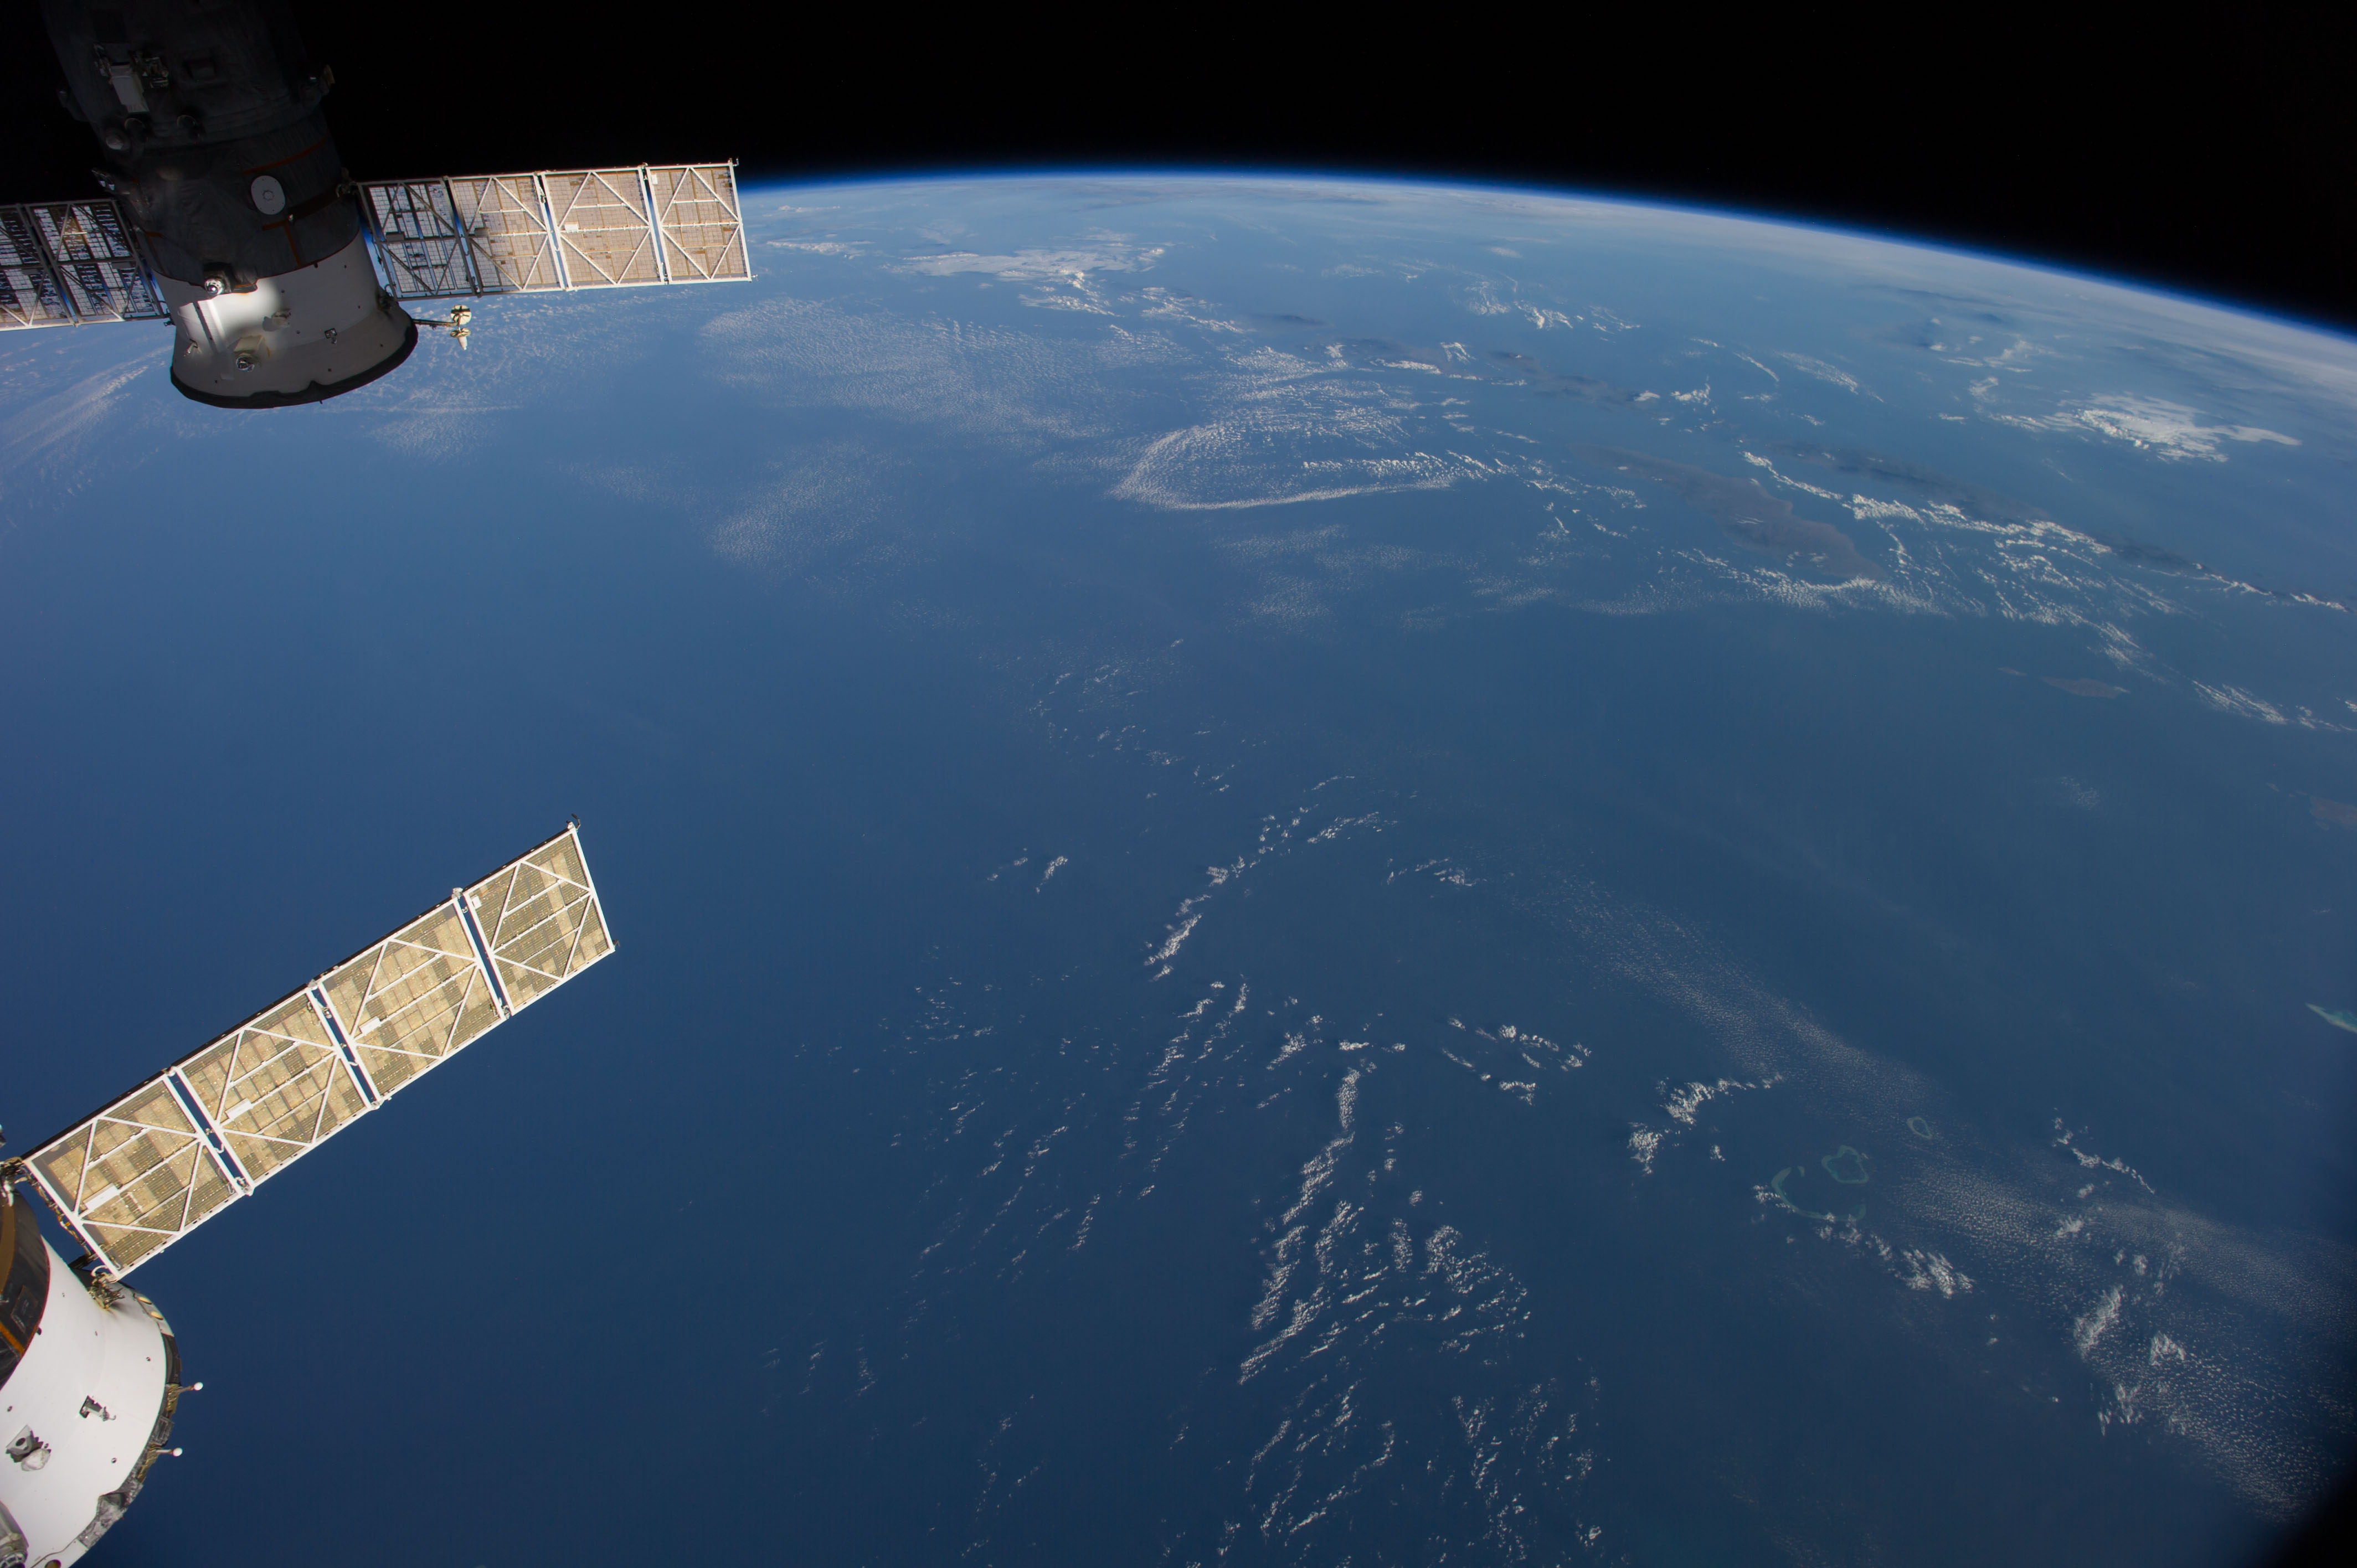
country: AUSTRALIA-WA
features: INDIAN O., JAVA S., BALI S., FLORES S., SAVU S., W. NUSA TENGGARA, E. NUSA TENGGARA, ATMOSPHERIC LIMB
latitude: -13.5
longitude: 117.5
